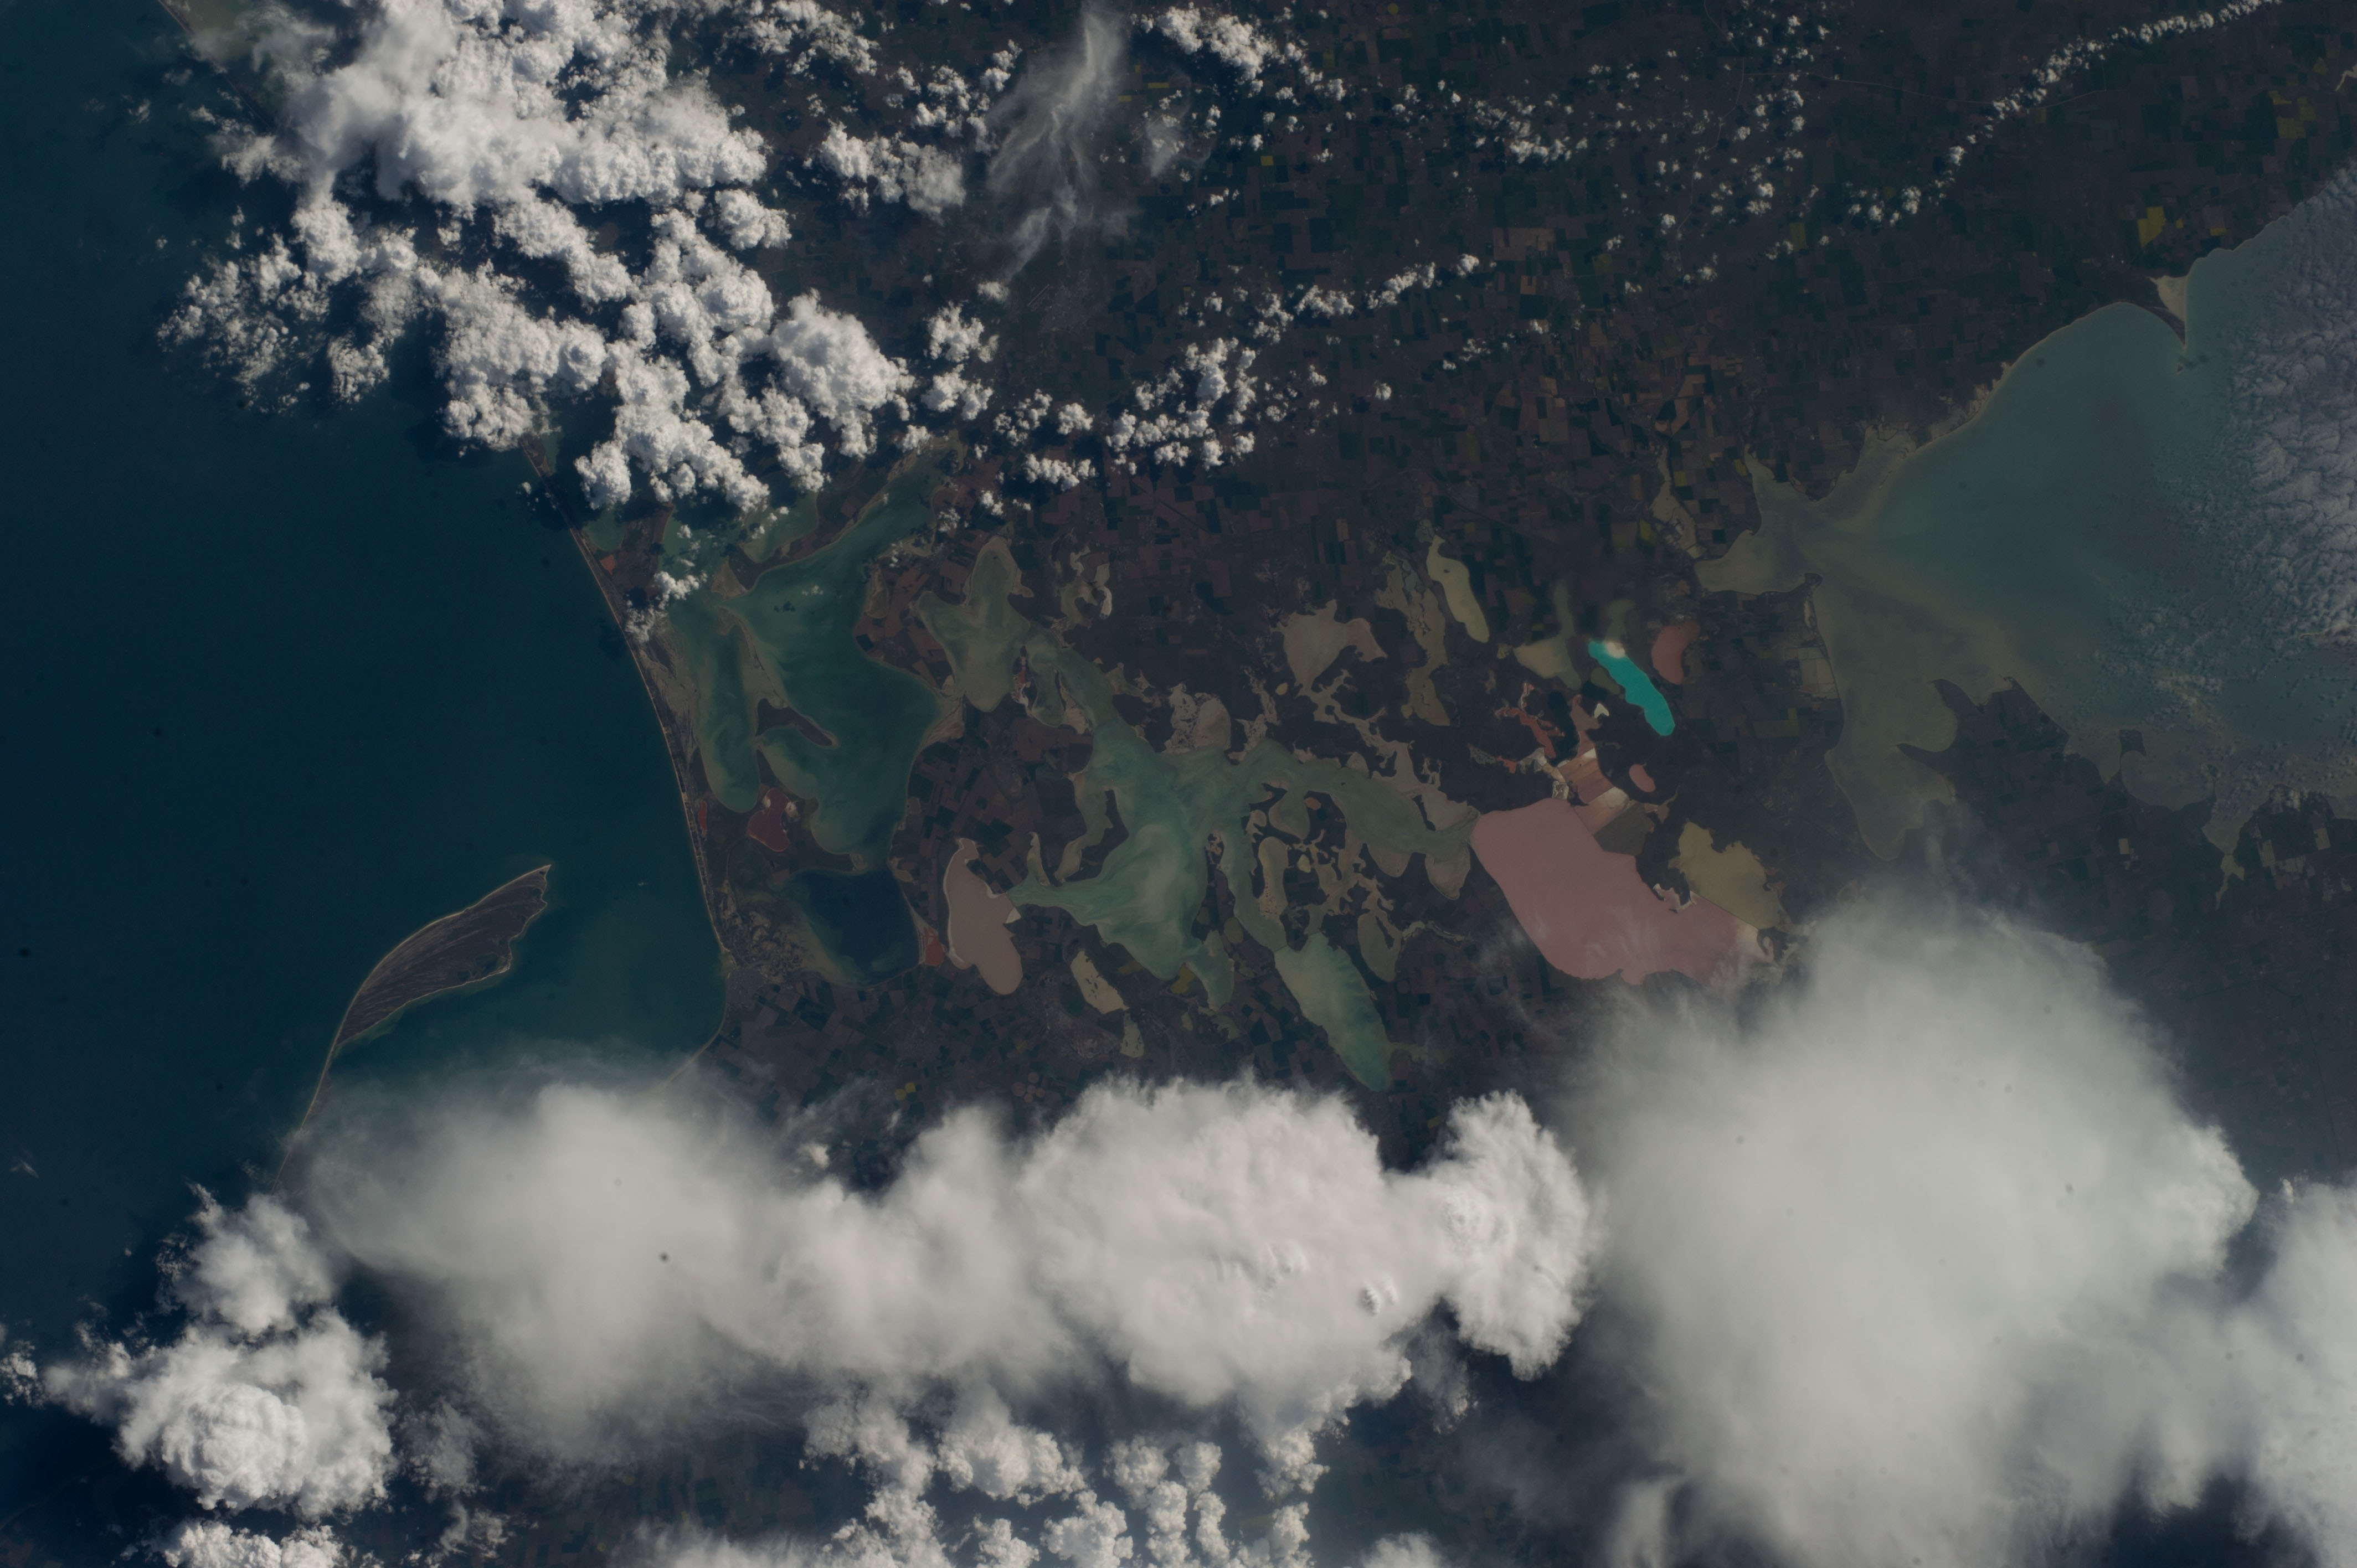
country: UKRAINE
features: LAKES, COAST, KRASNE LAKE, CRIMEAN PENINSULA, SEA OF AZOV, KARKINYTS'KA GULF
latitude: 46.1
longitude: 34.4
